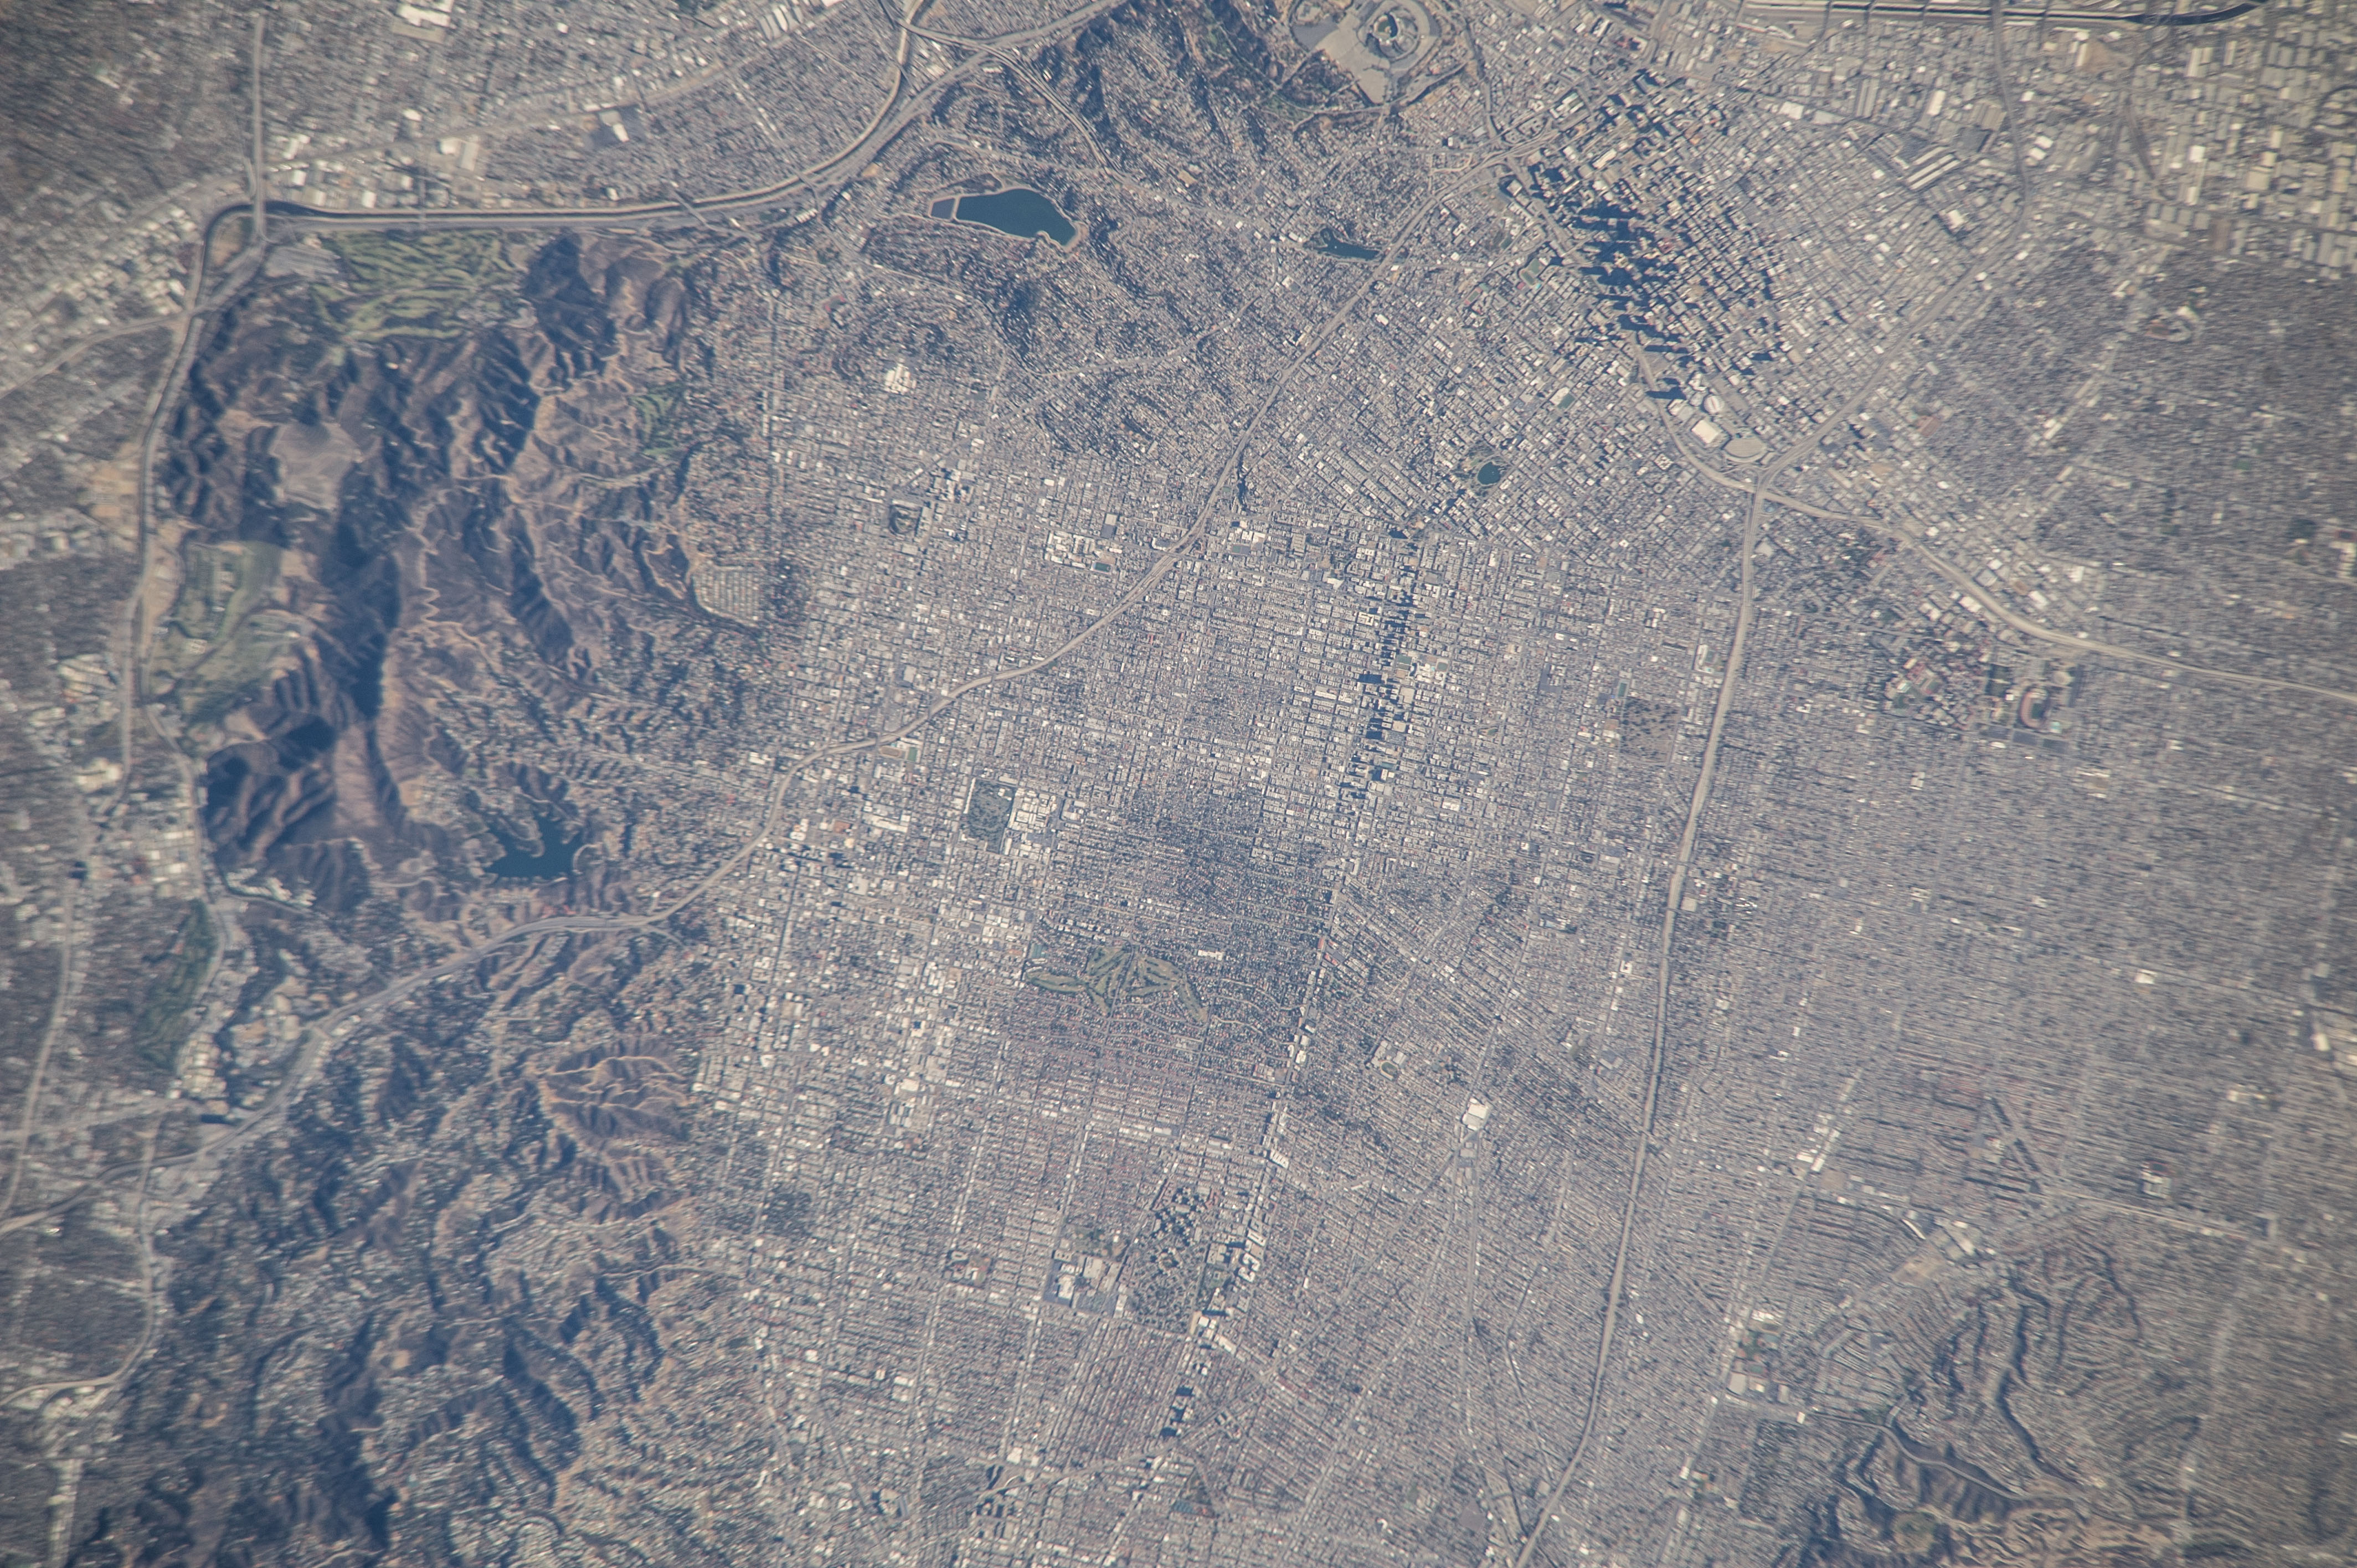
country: USA-CALIFORNIA
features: CY.
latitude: 34.1
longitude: -118.3
